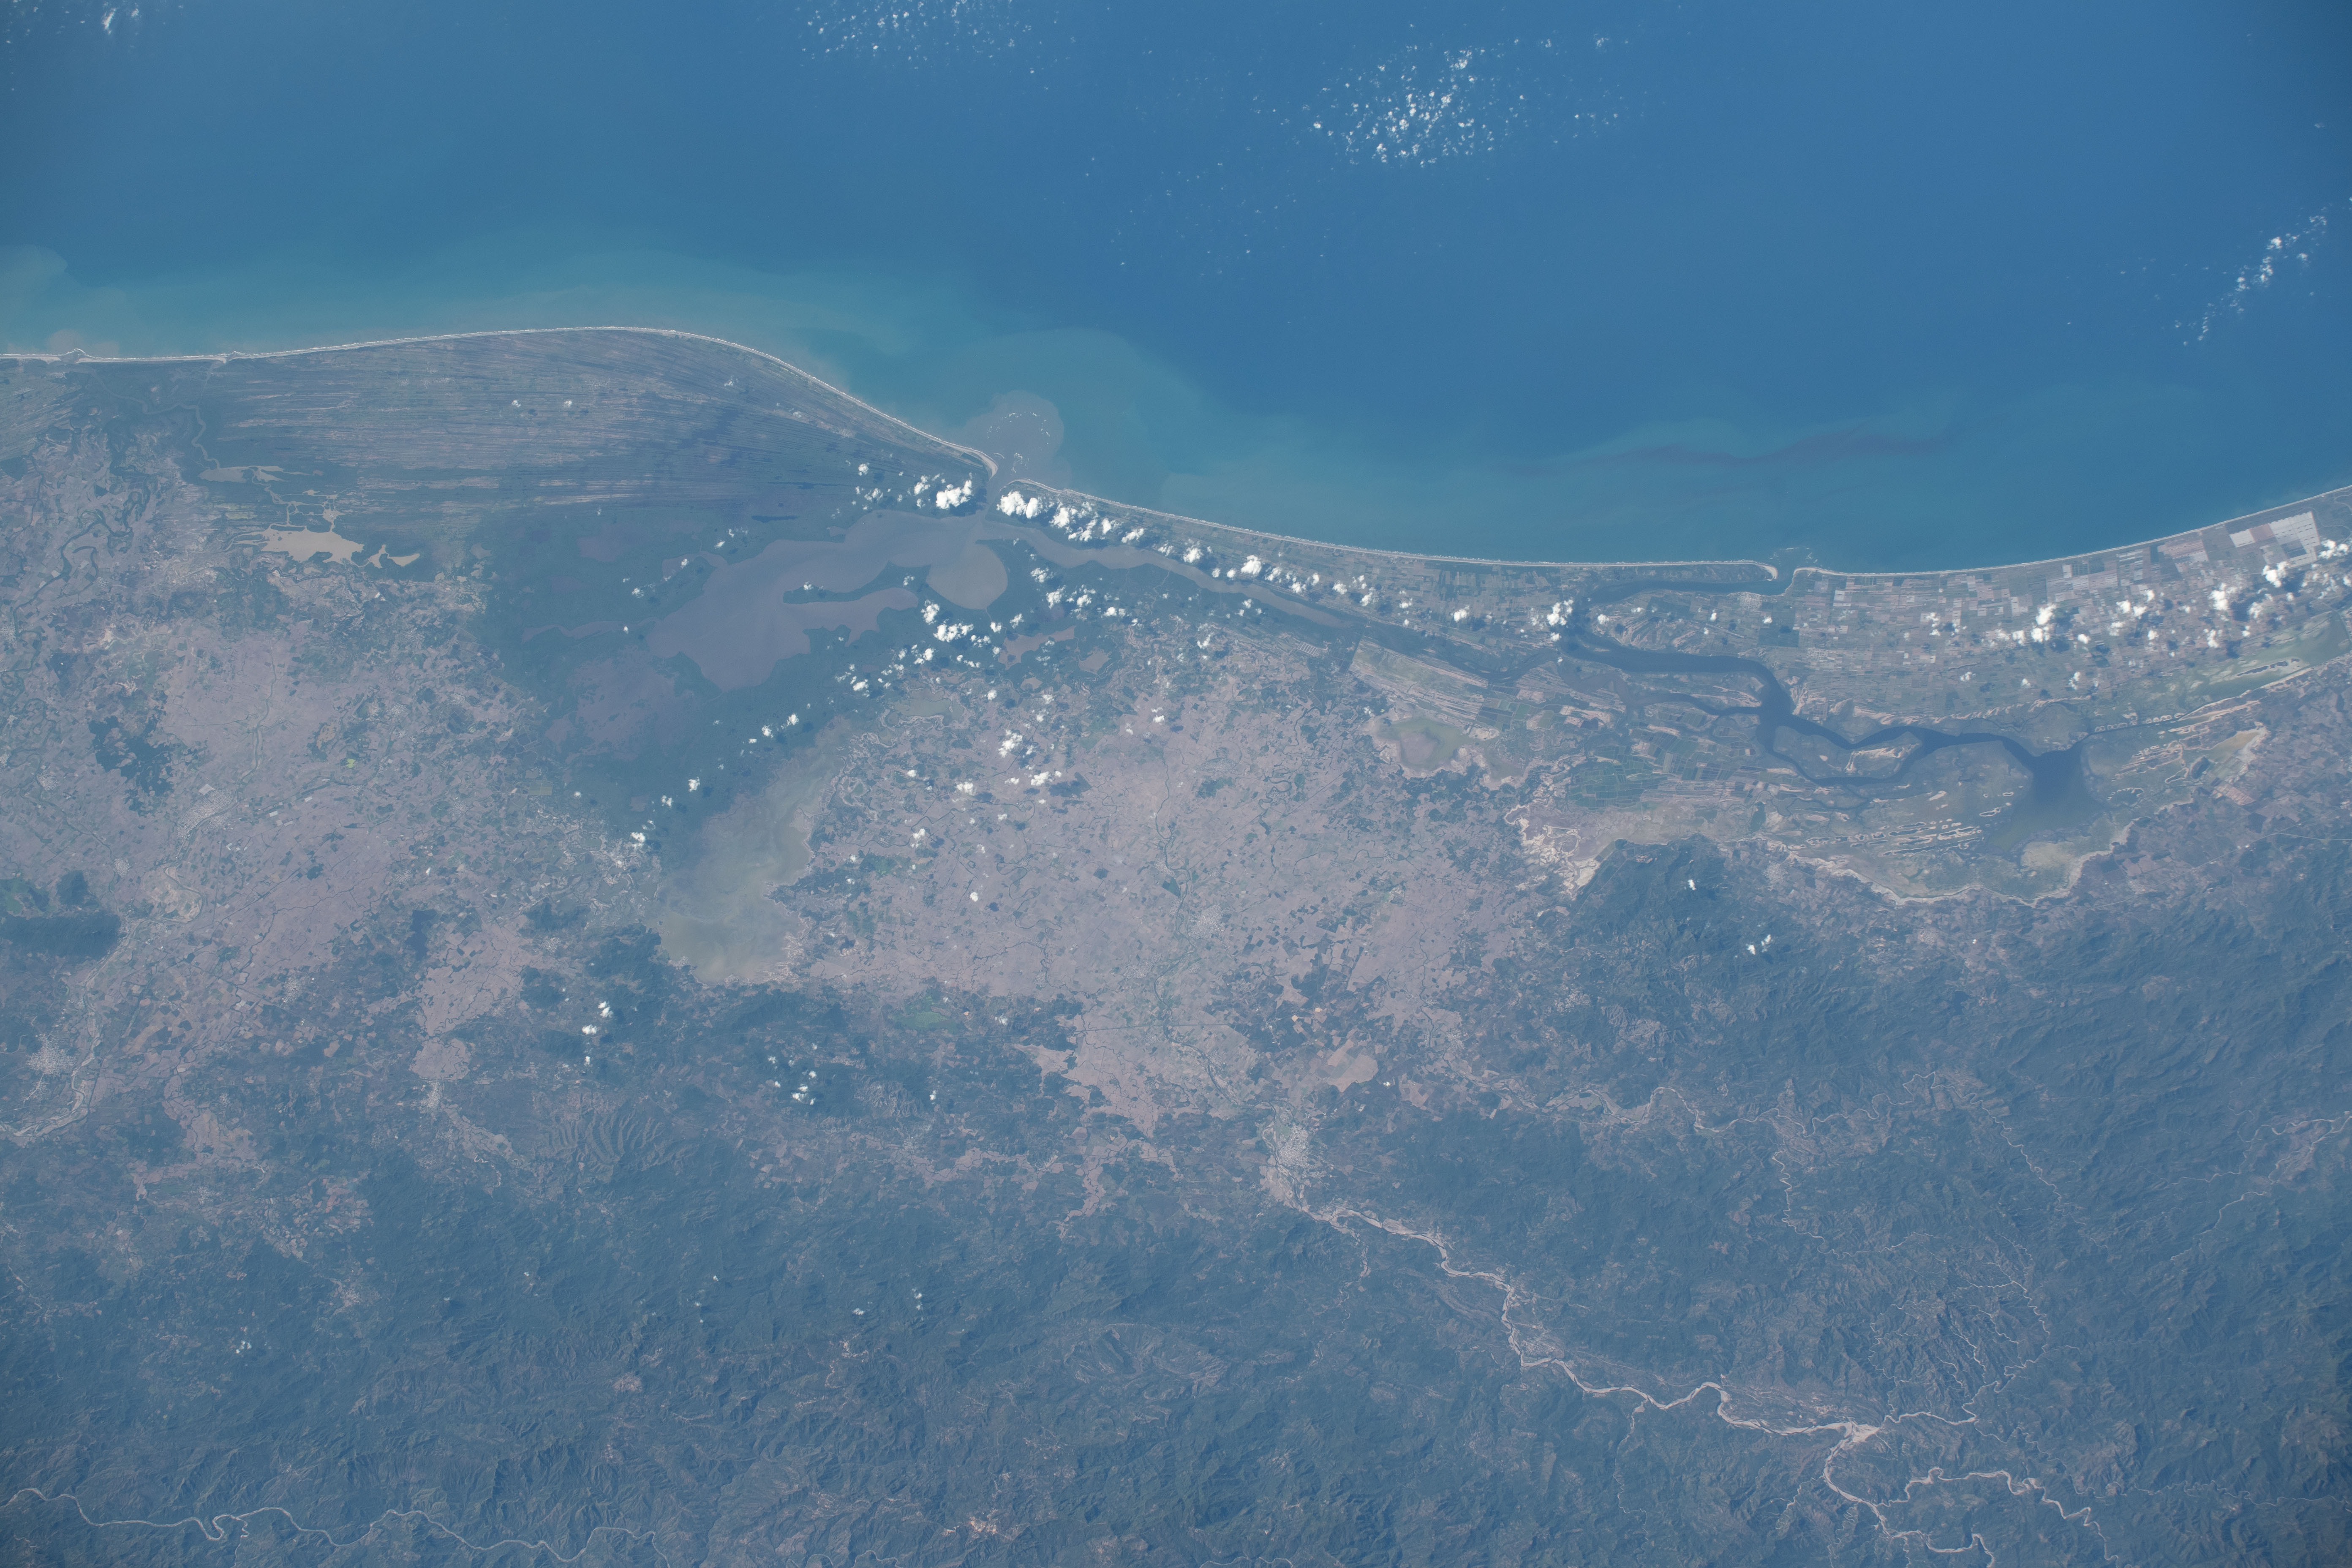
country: MEXICO
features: BANDERAS BAY, COAST, PUERTO VALLARTA
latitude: 20.7
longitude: -105.3
